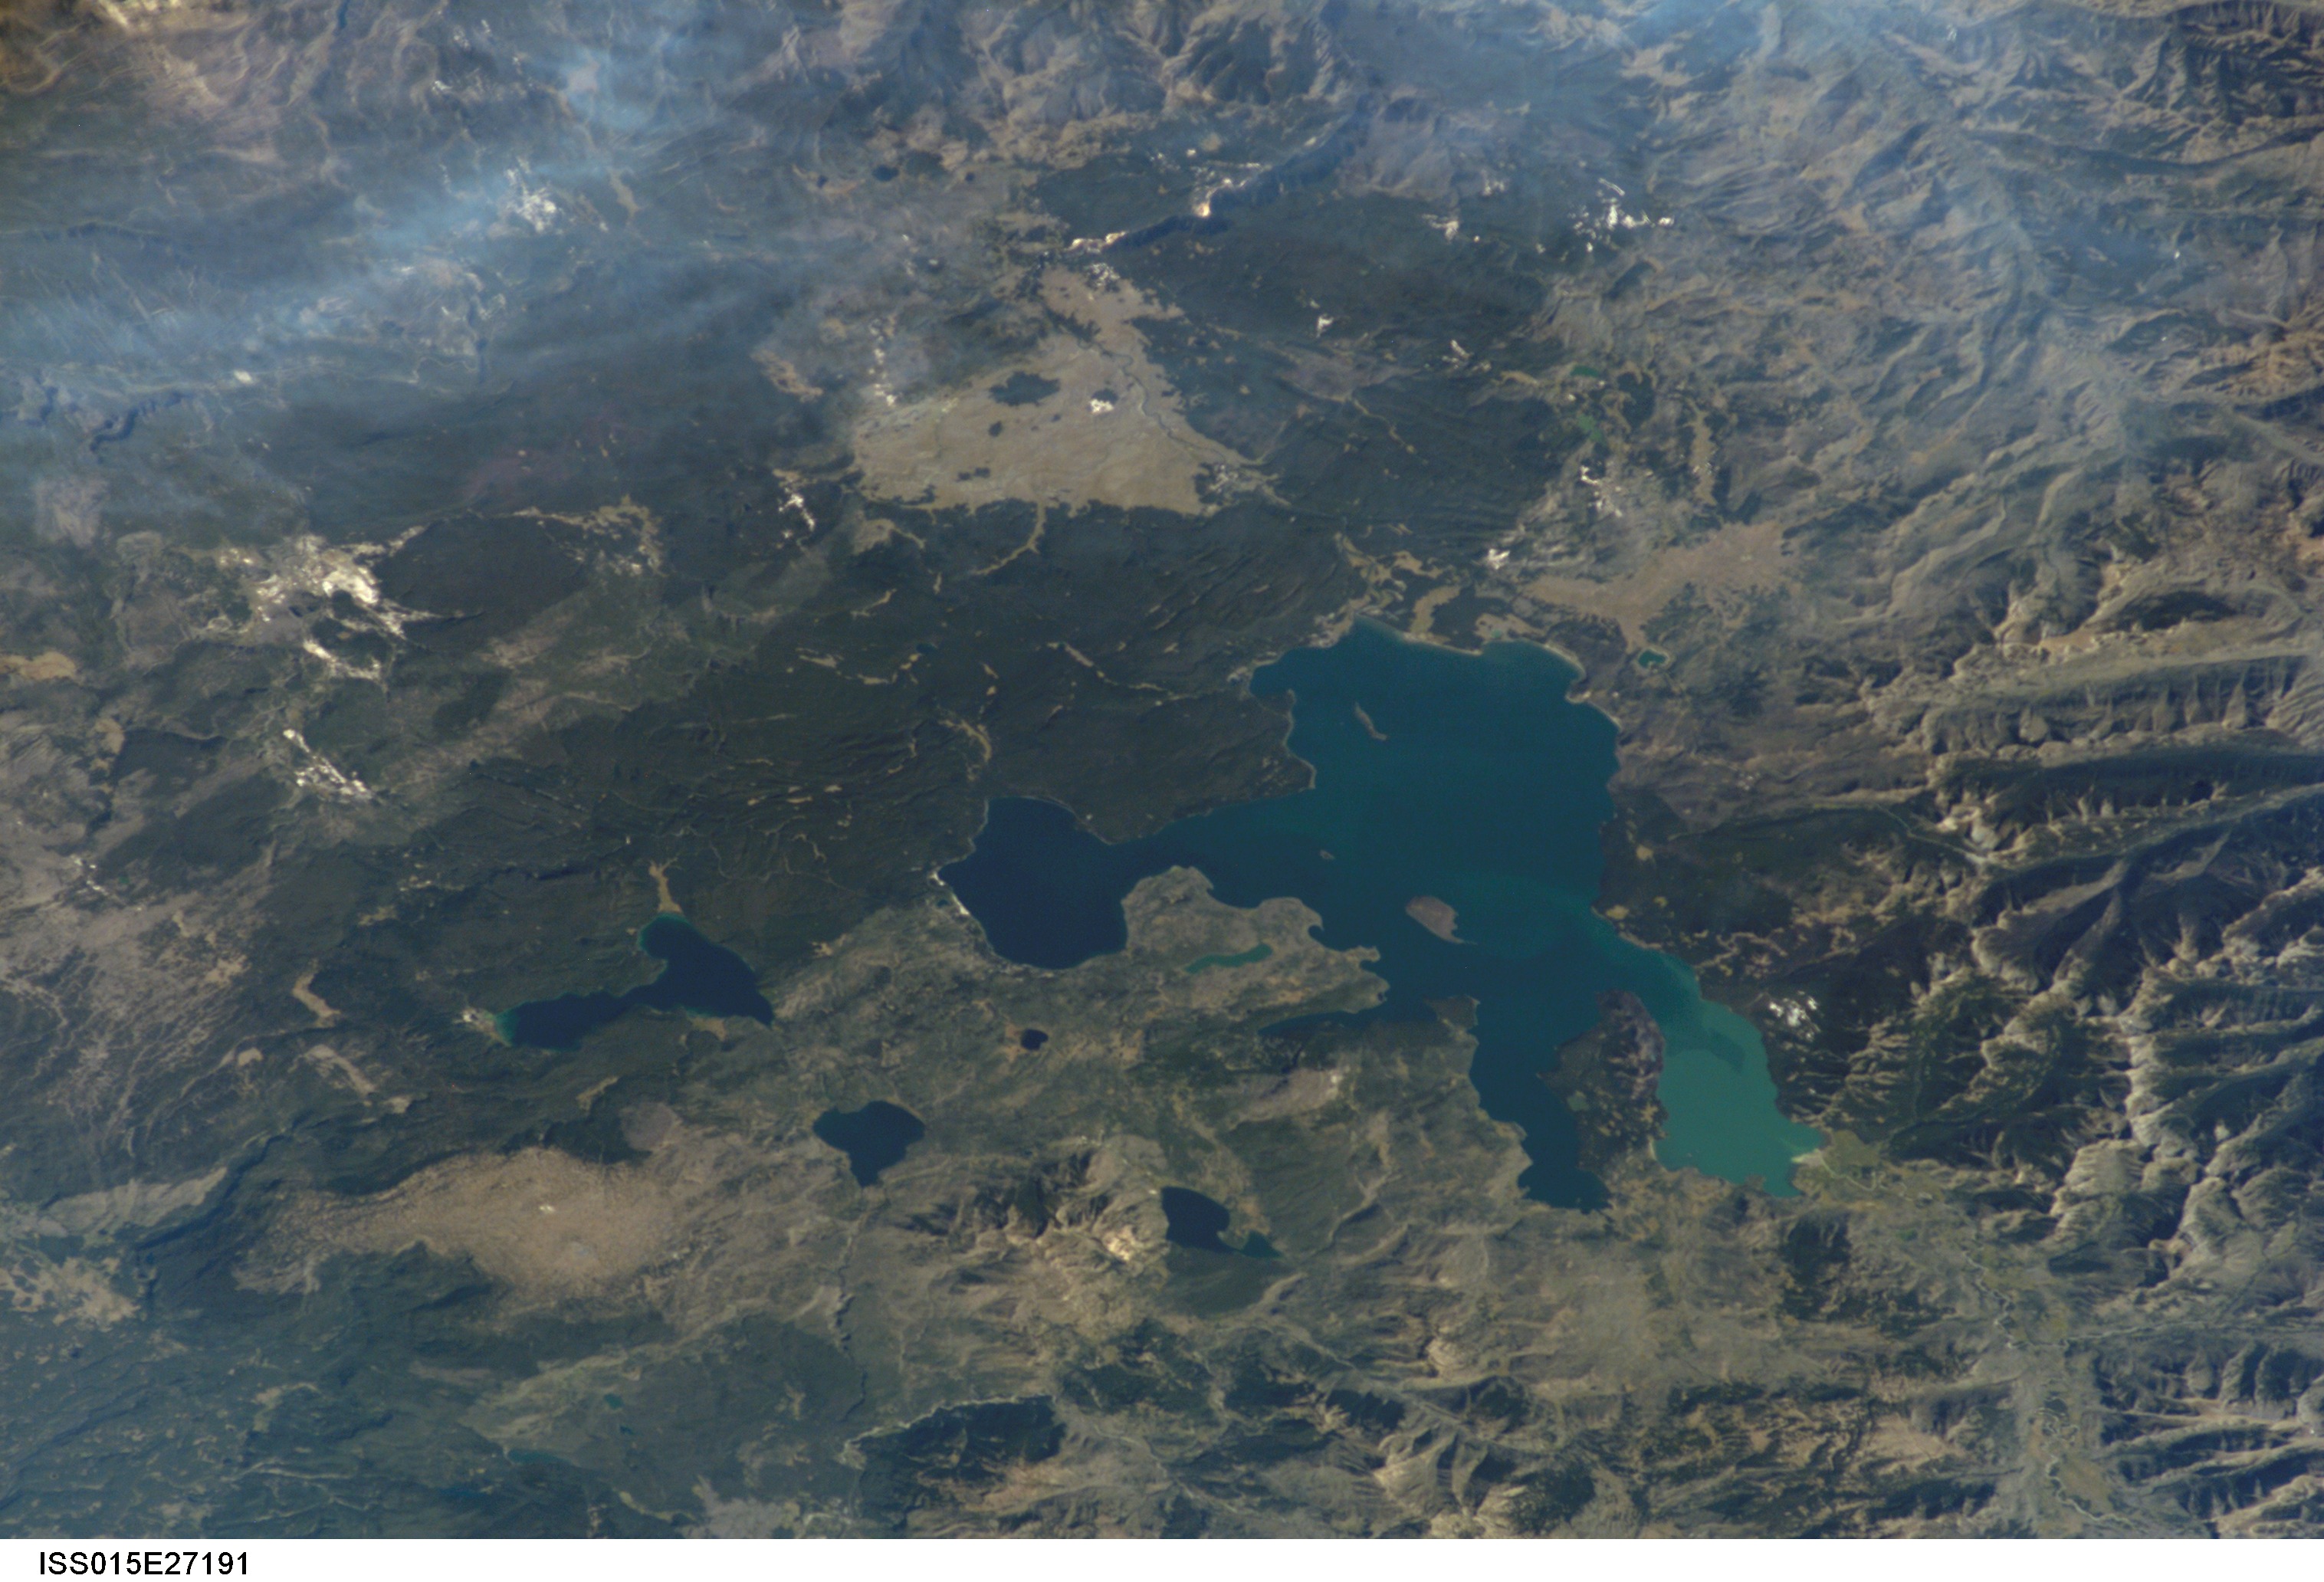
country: USA-WYOMING
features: YELLOWSTONE L., ABSAROKA RANGE, FOR.
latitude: 44.5
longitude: -110.5
